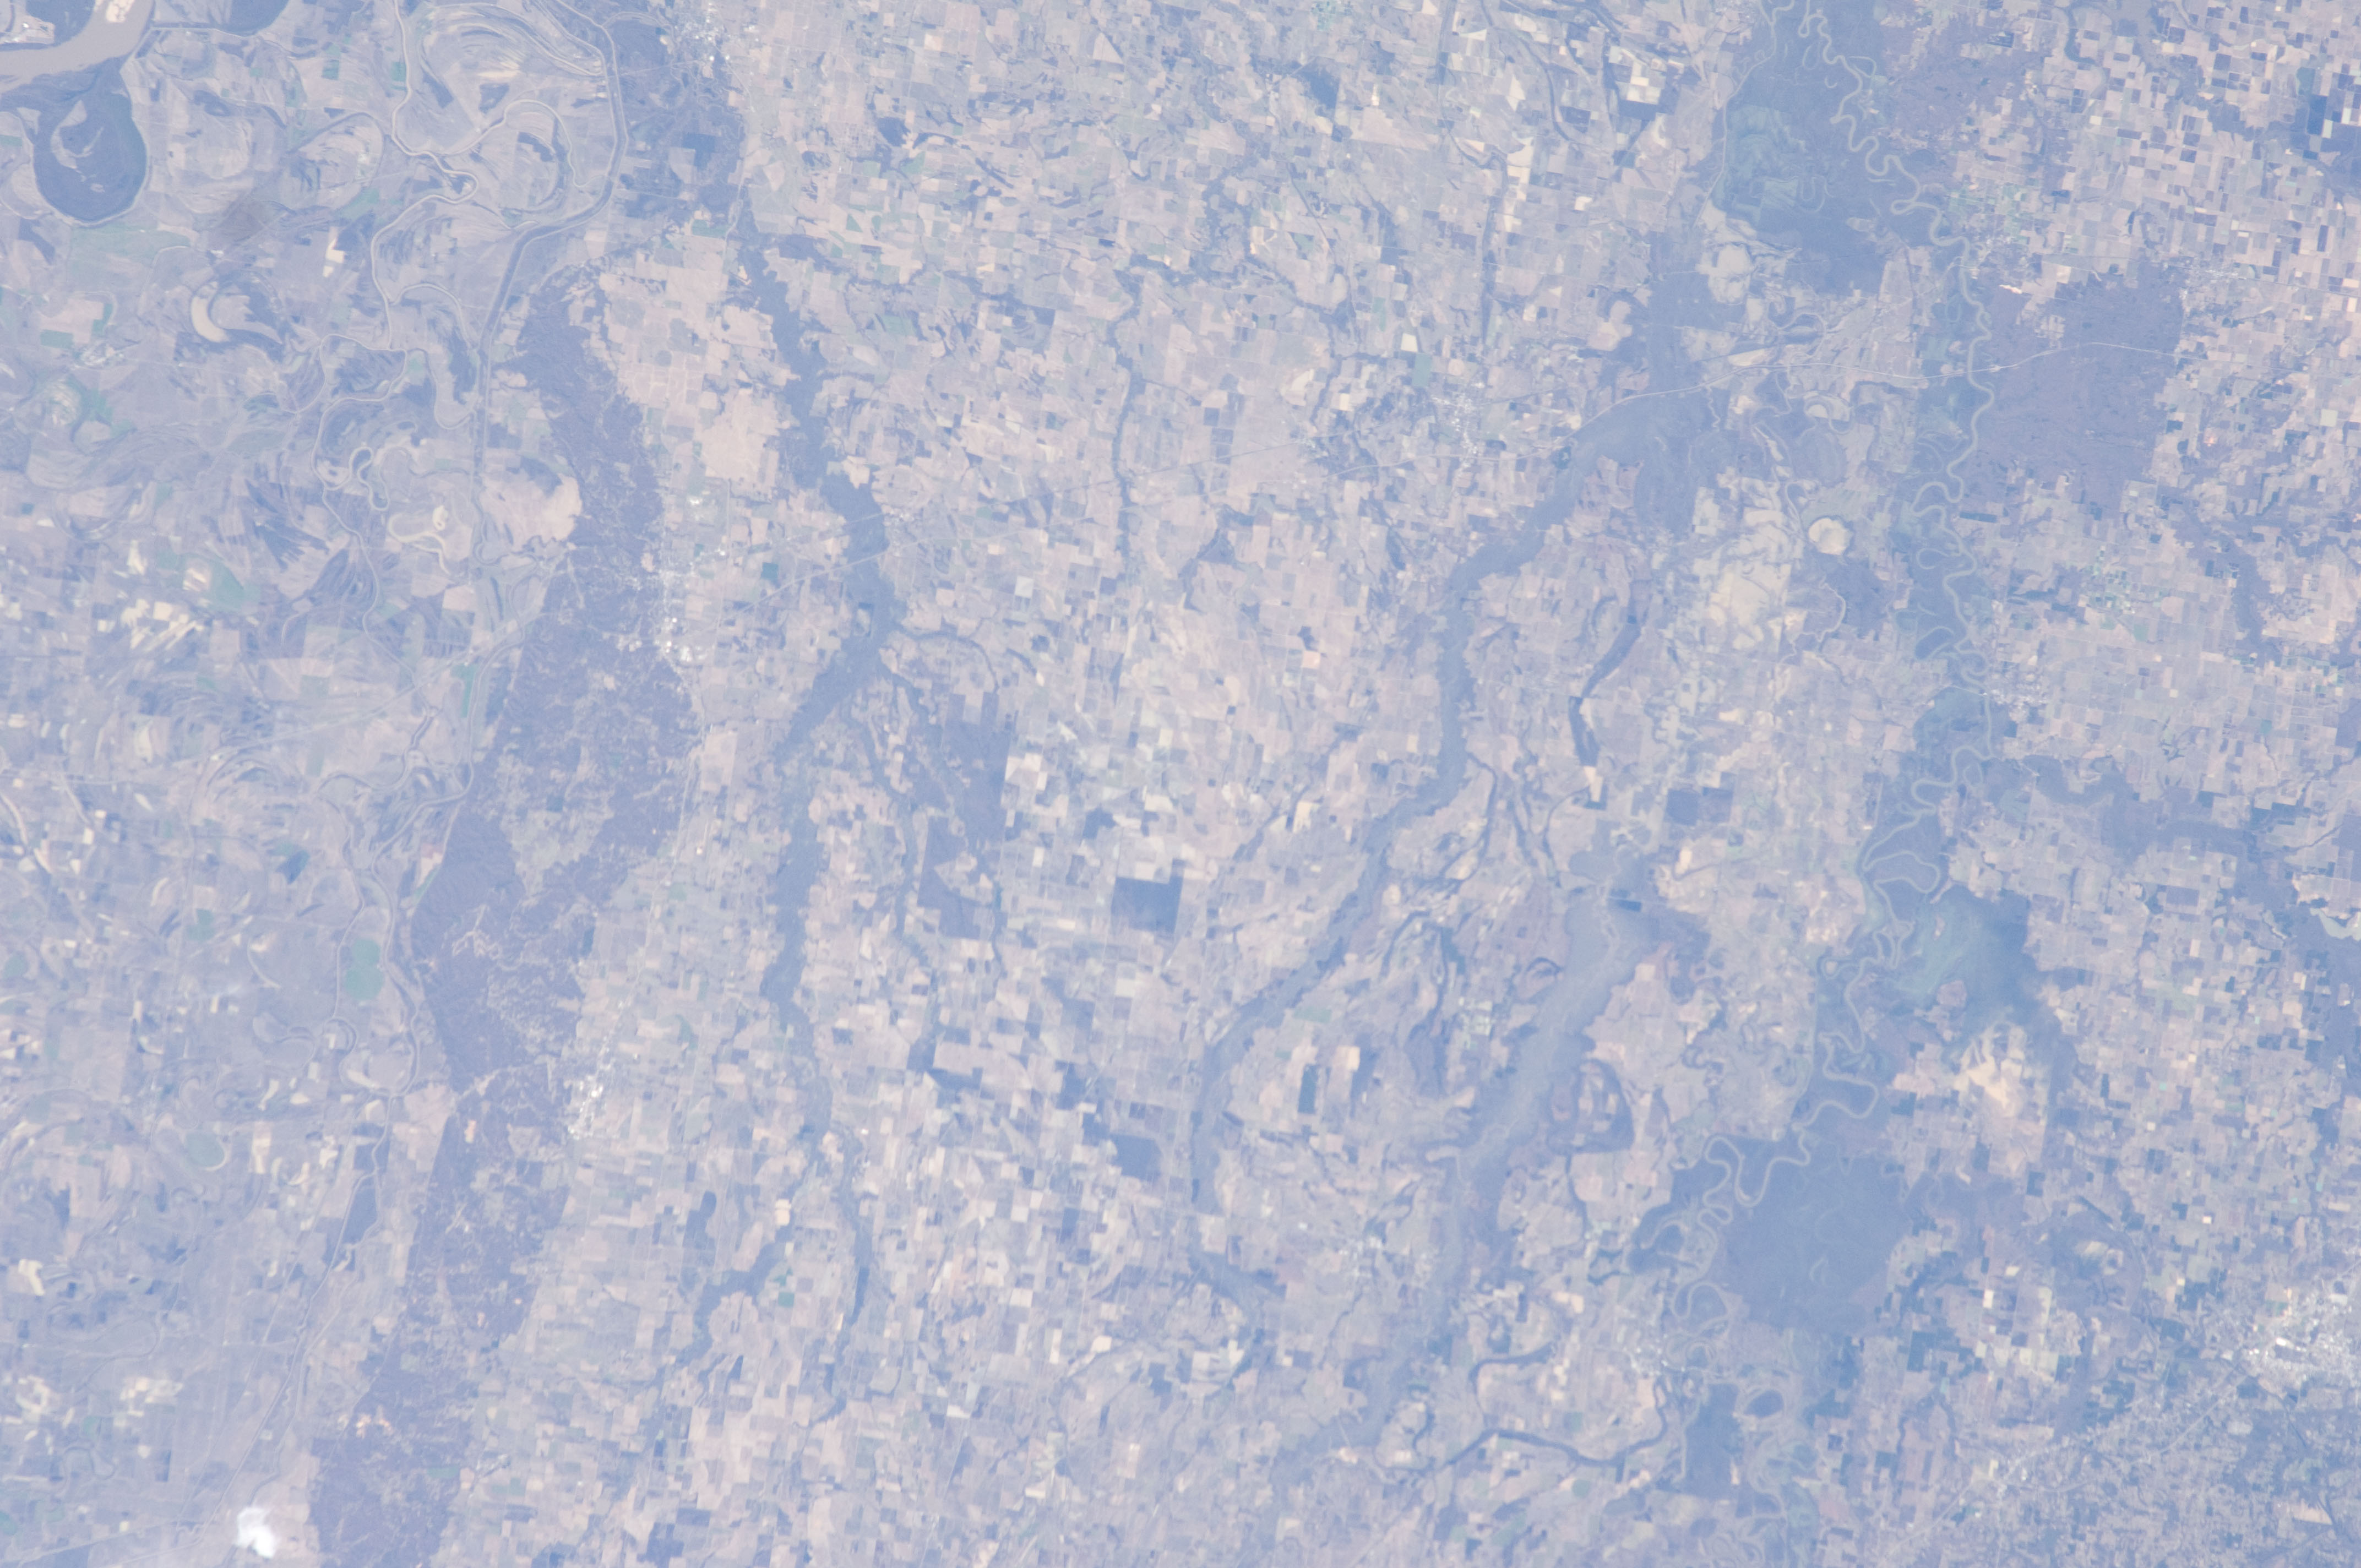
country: USA-ARKANSAS
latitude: 35.1
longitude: -91.1
